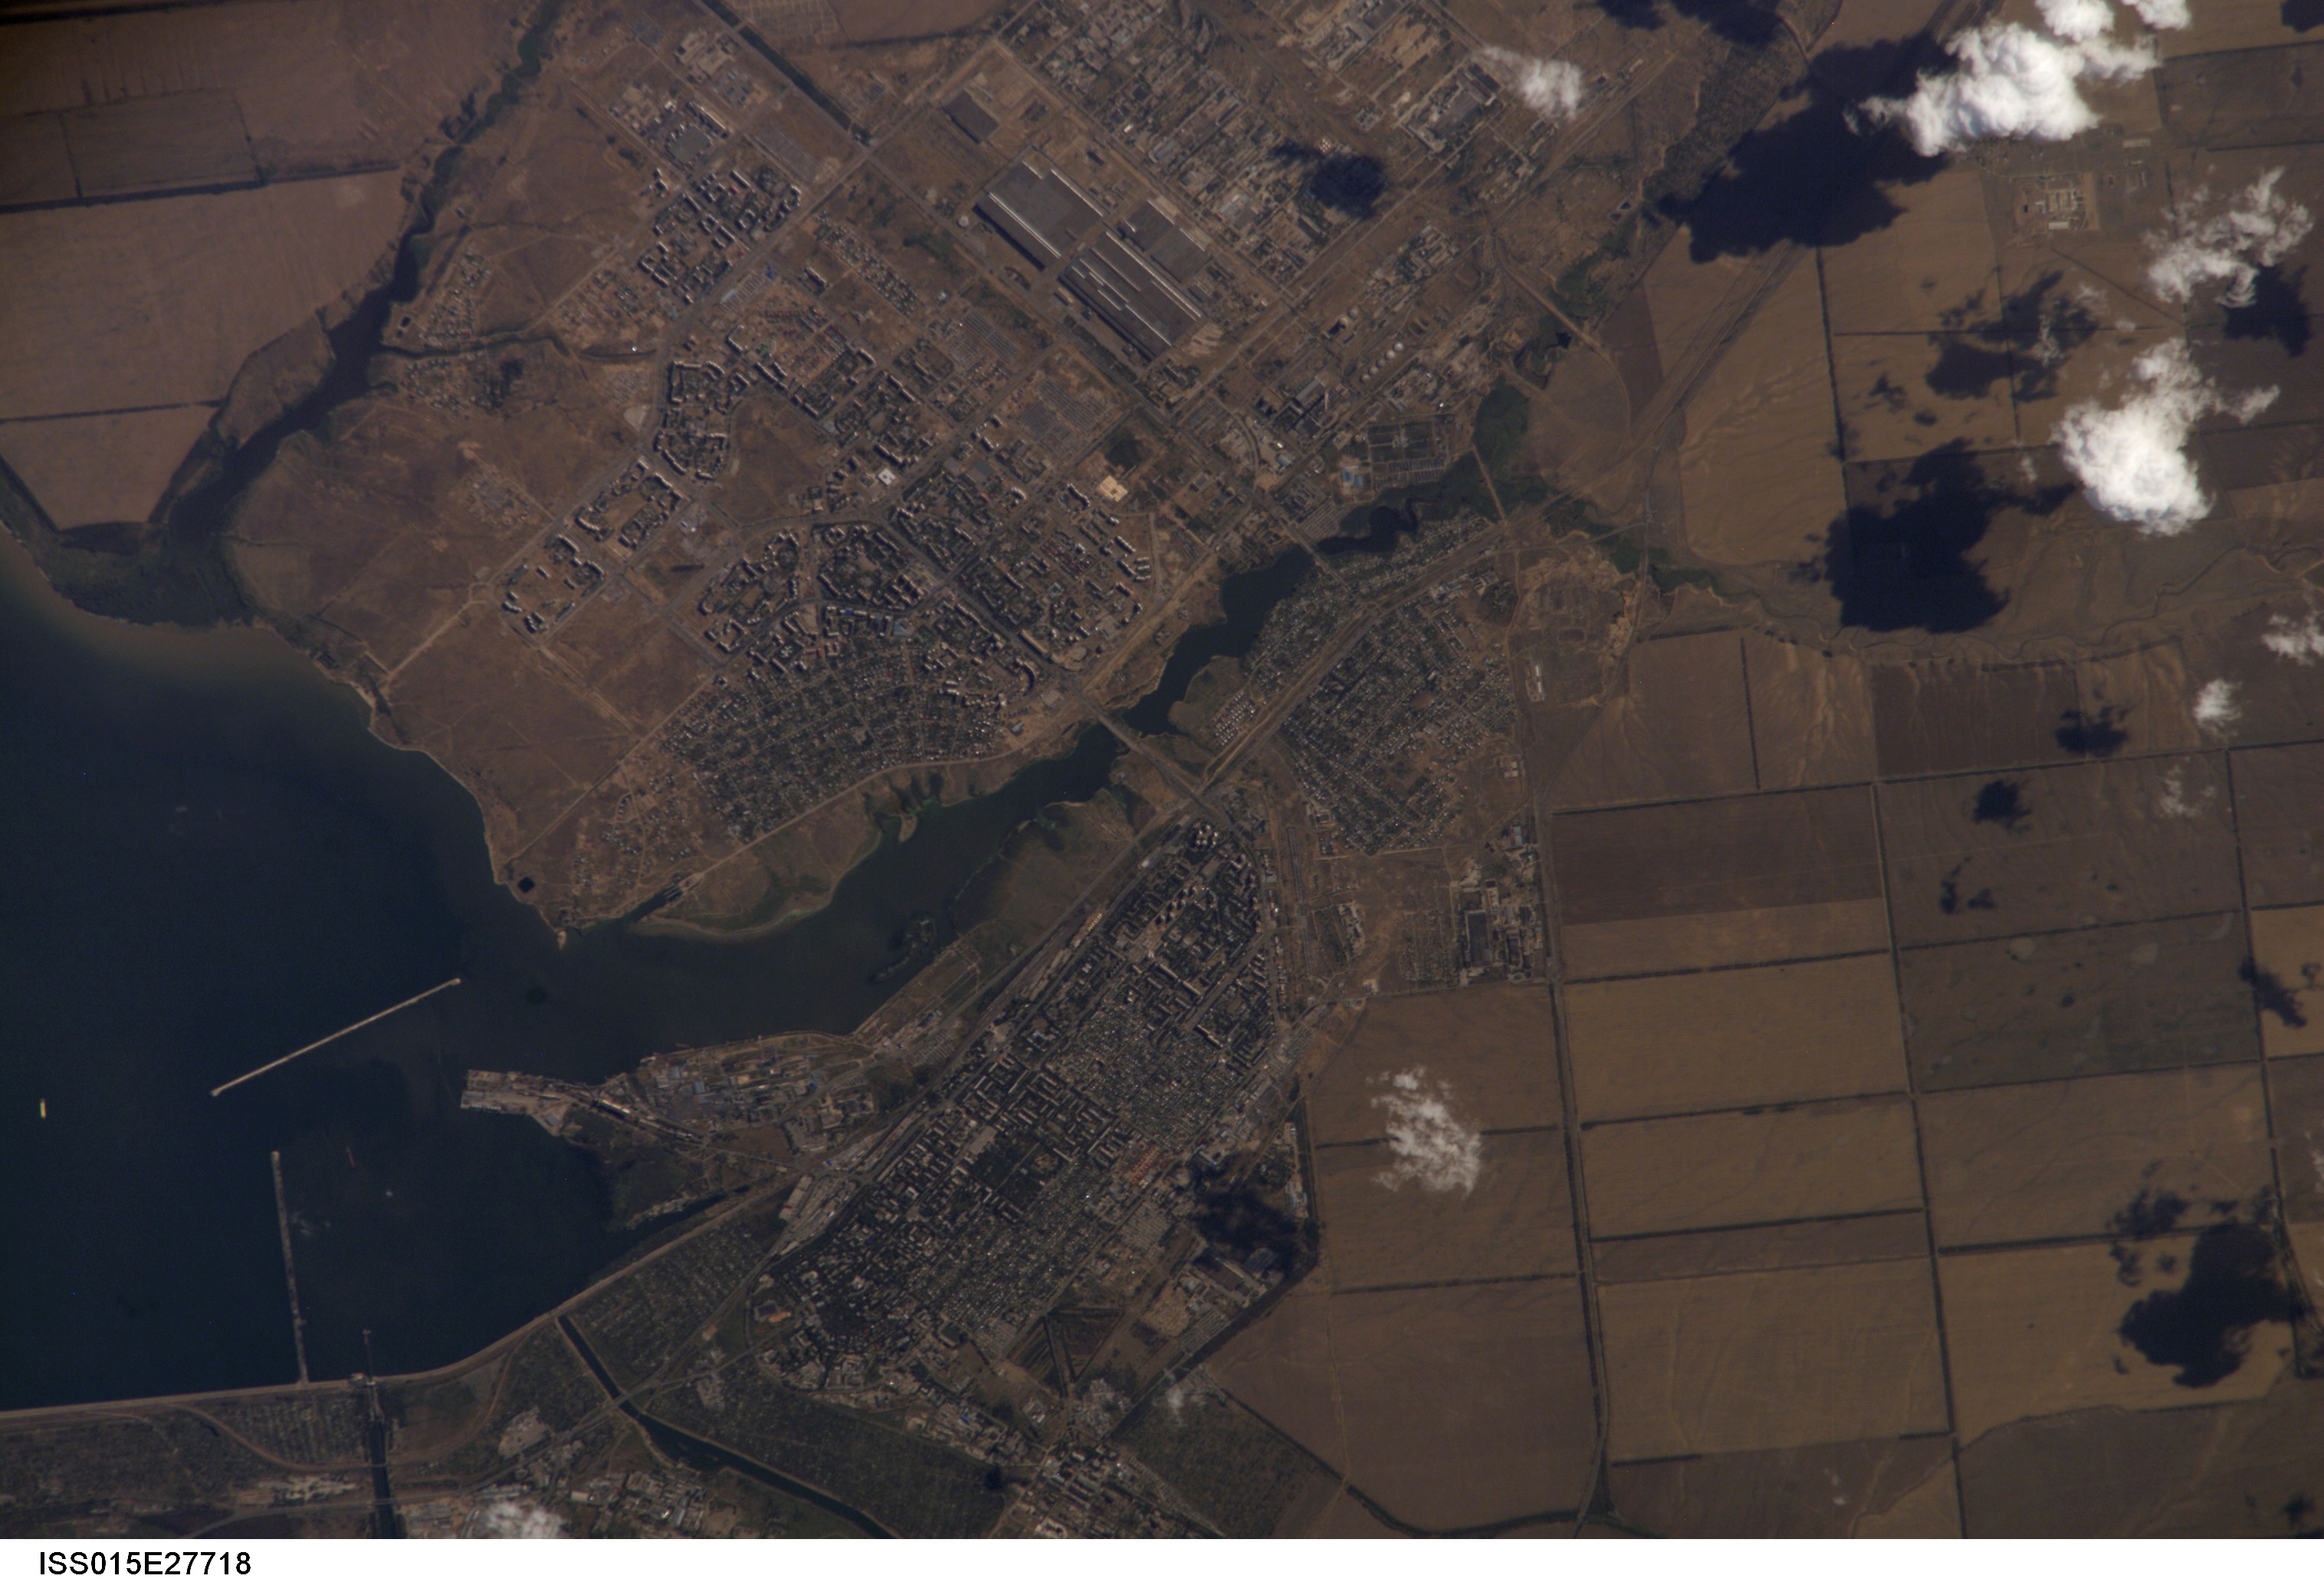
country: RUSSIAN FEDERATION
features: VOLGODONSK, AGR., RESERVOIR
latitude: 47.5
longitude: 42.2
